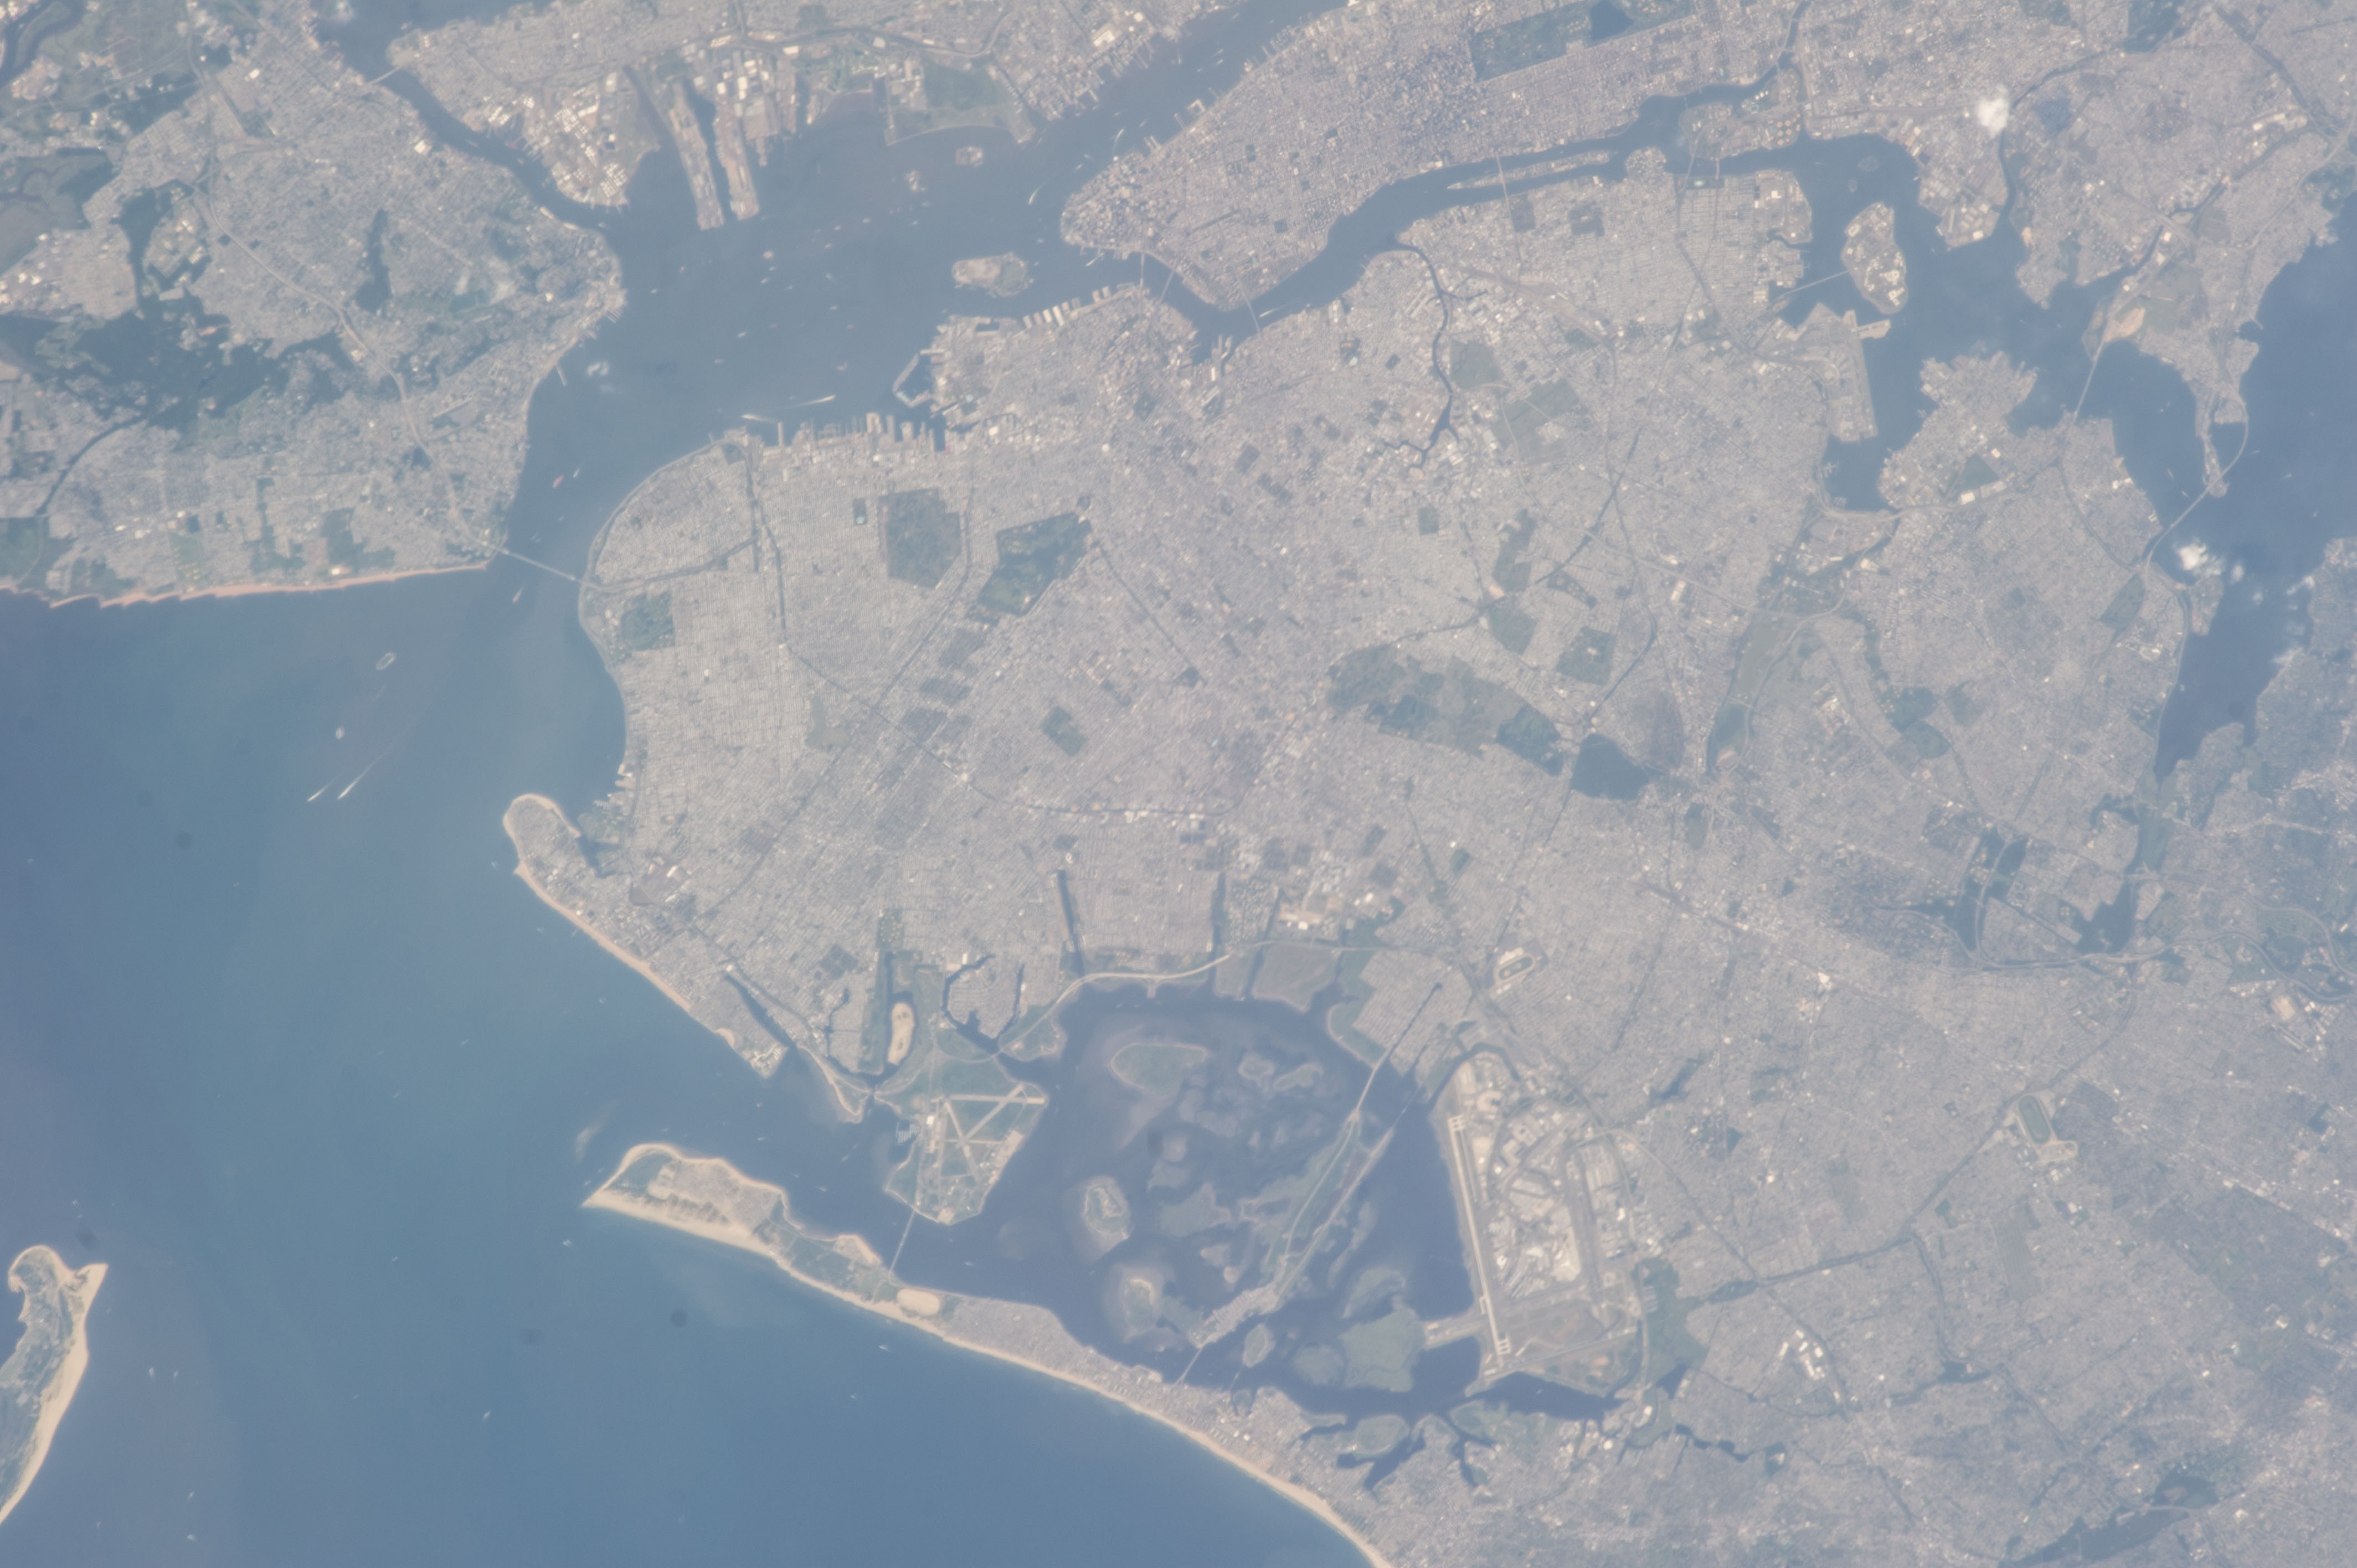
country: USA-NEW_YORK
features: UPPER BAY, GRAVESEND BAY, JAMAICA BAY, NEW YORK CITY, JERSEY CITY
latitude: 40.6
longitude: -73.9
